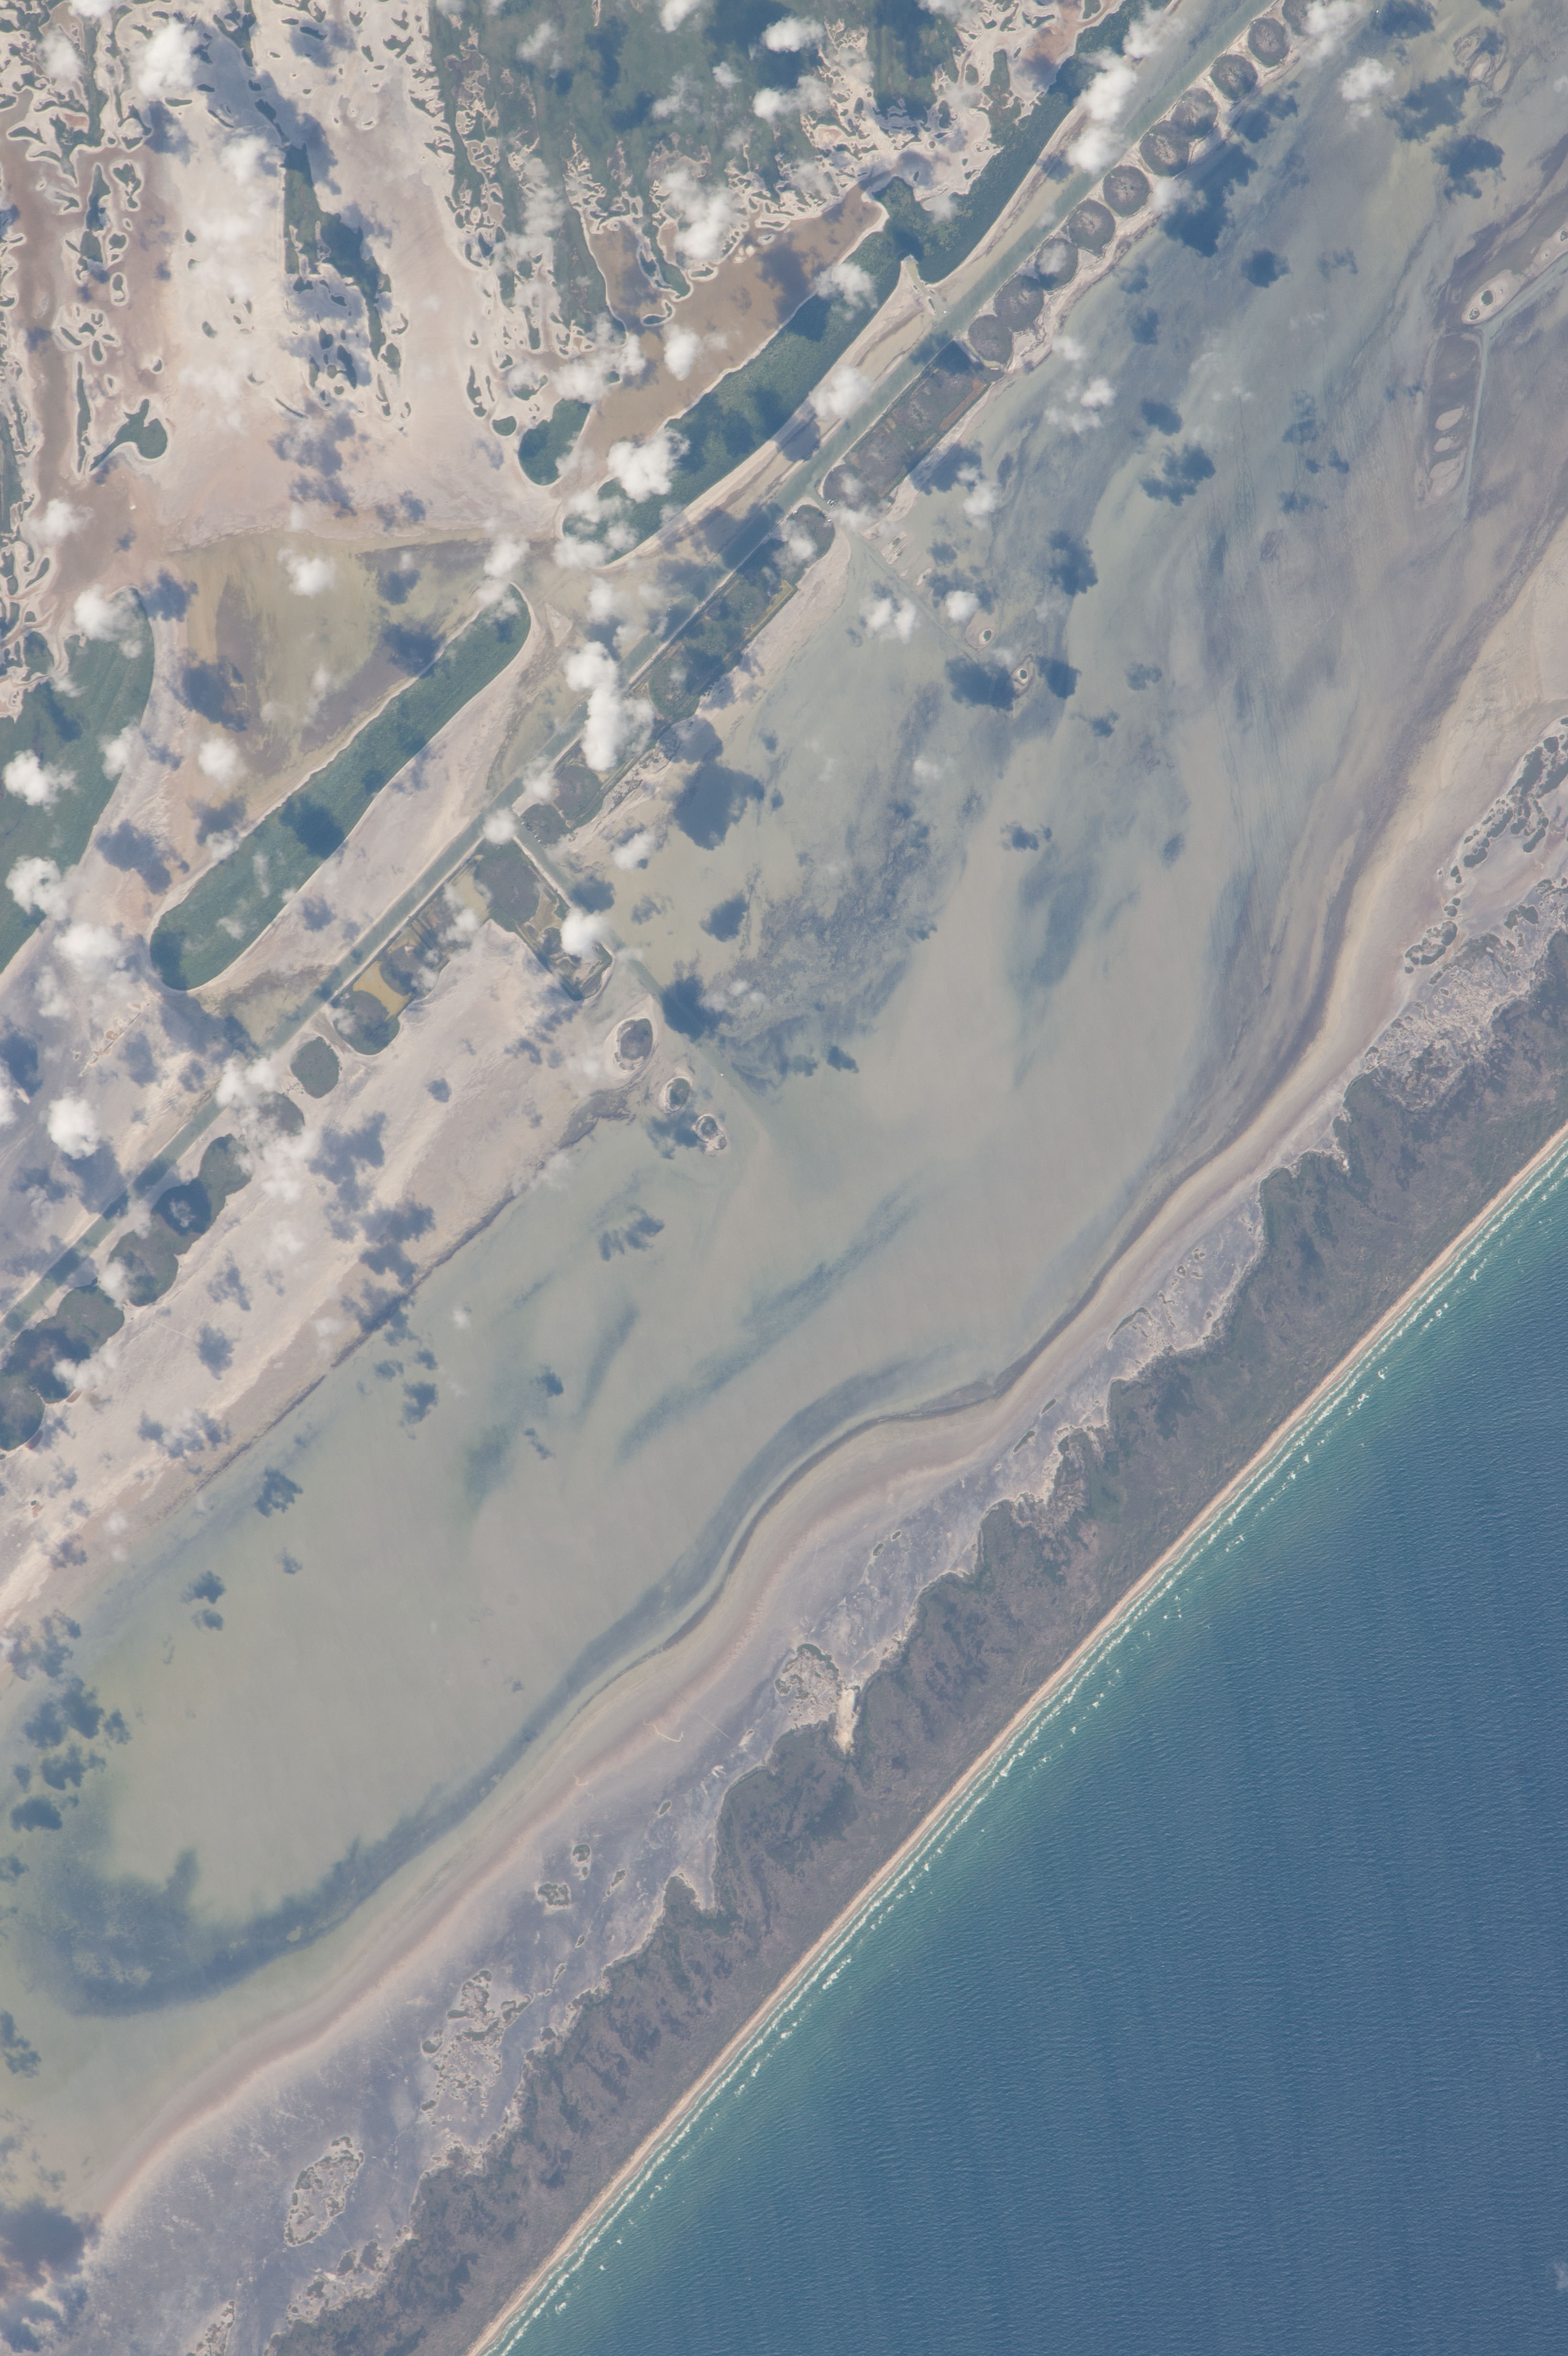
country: USA-TEXAS
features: INTRACOASTAL WATERWAY, SPOIL BANKS, ISLETS, LAGUNA MADRE, SED., PADRE ISLAND
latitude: 27.1
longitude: -97.4
